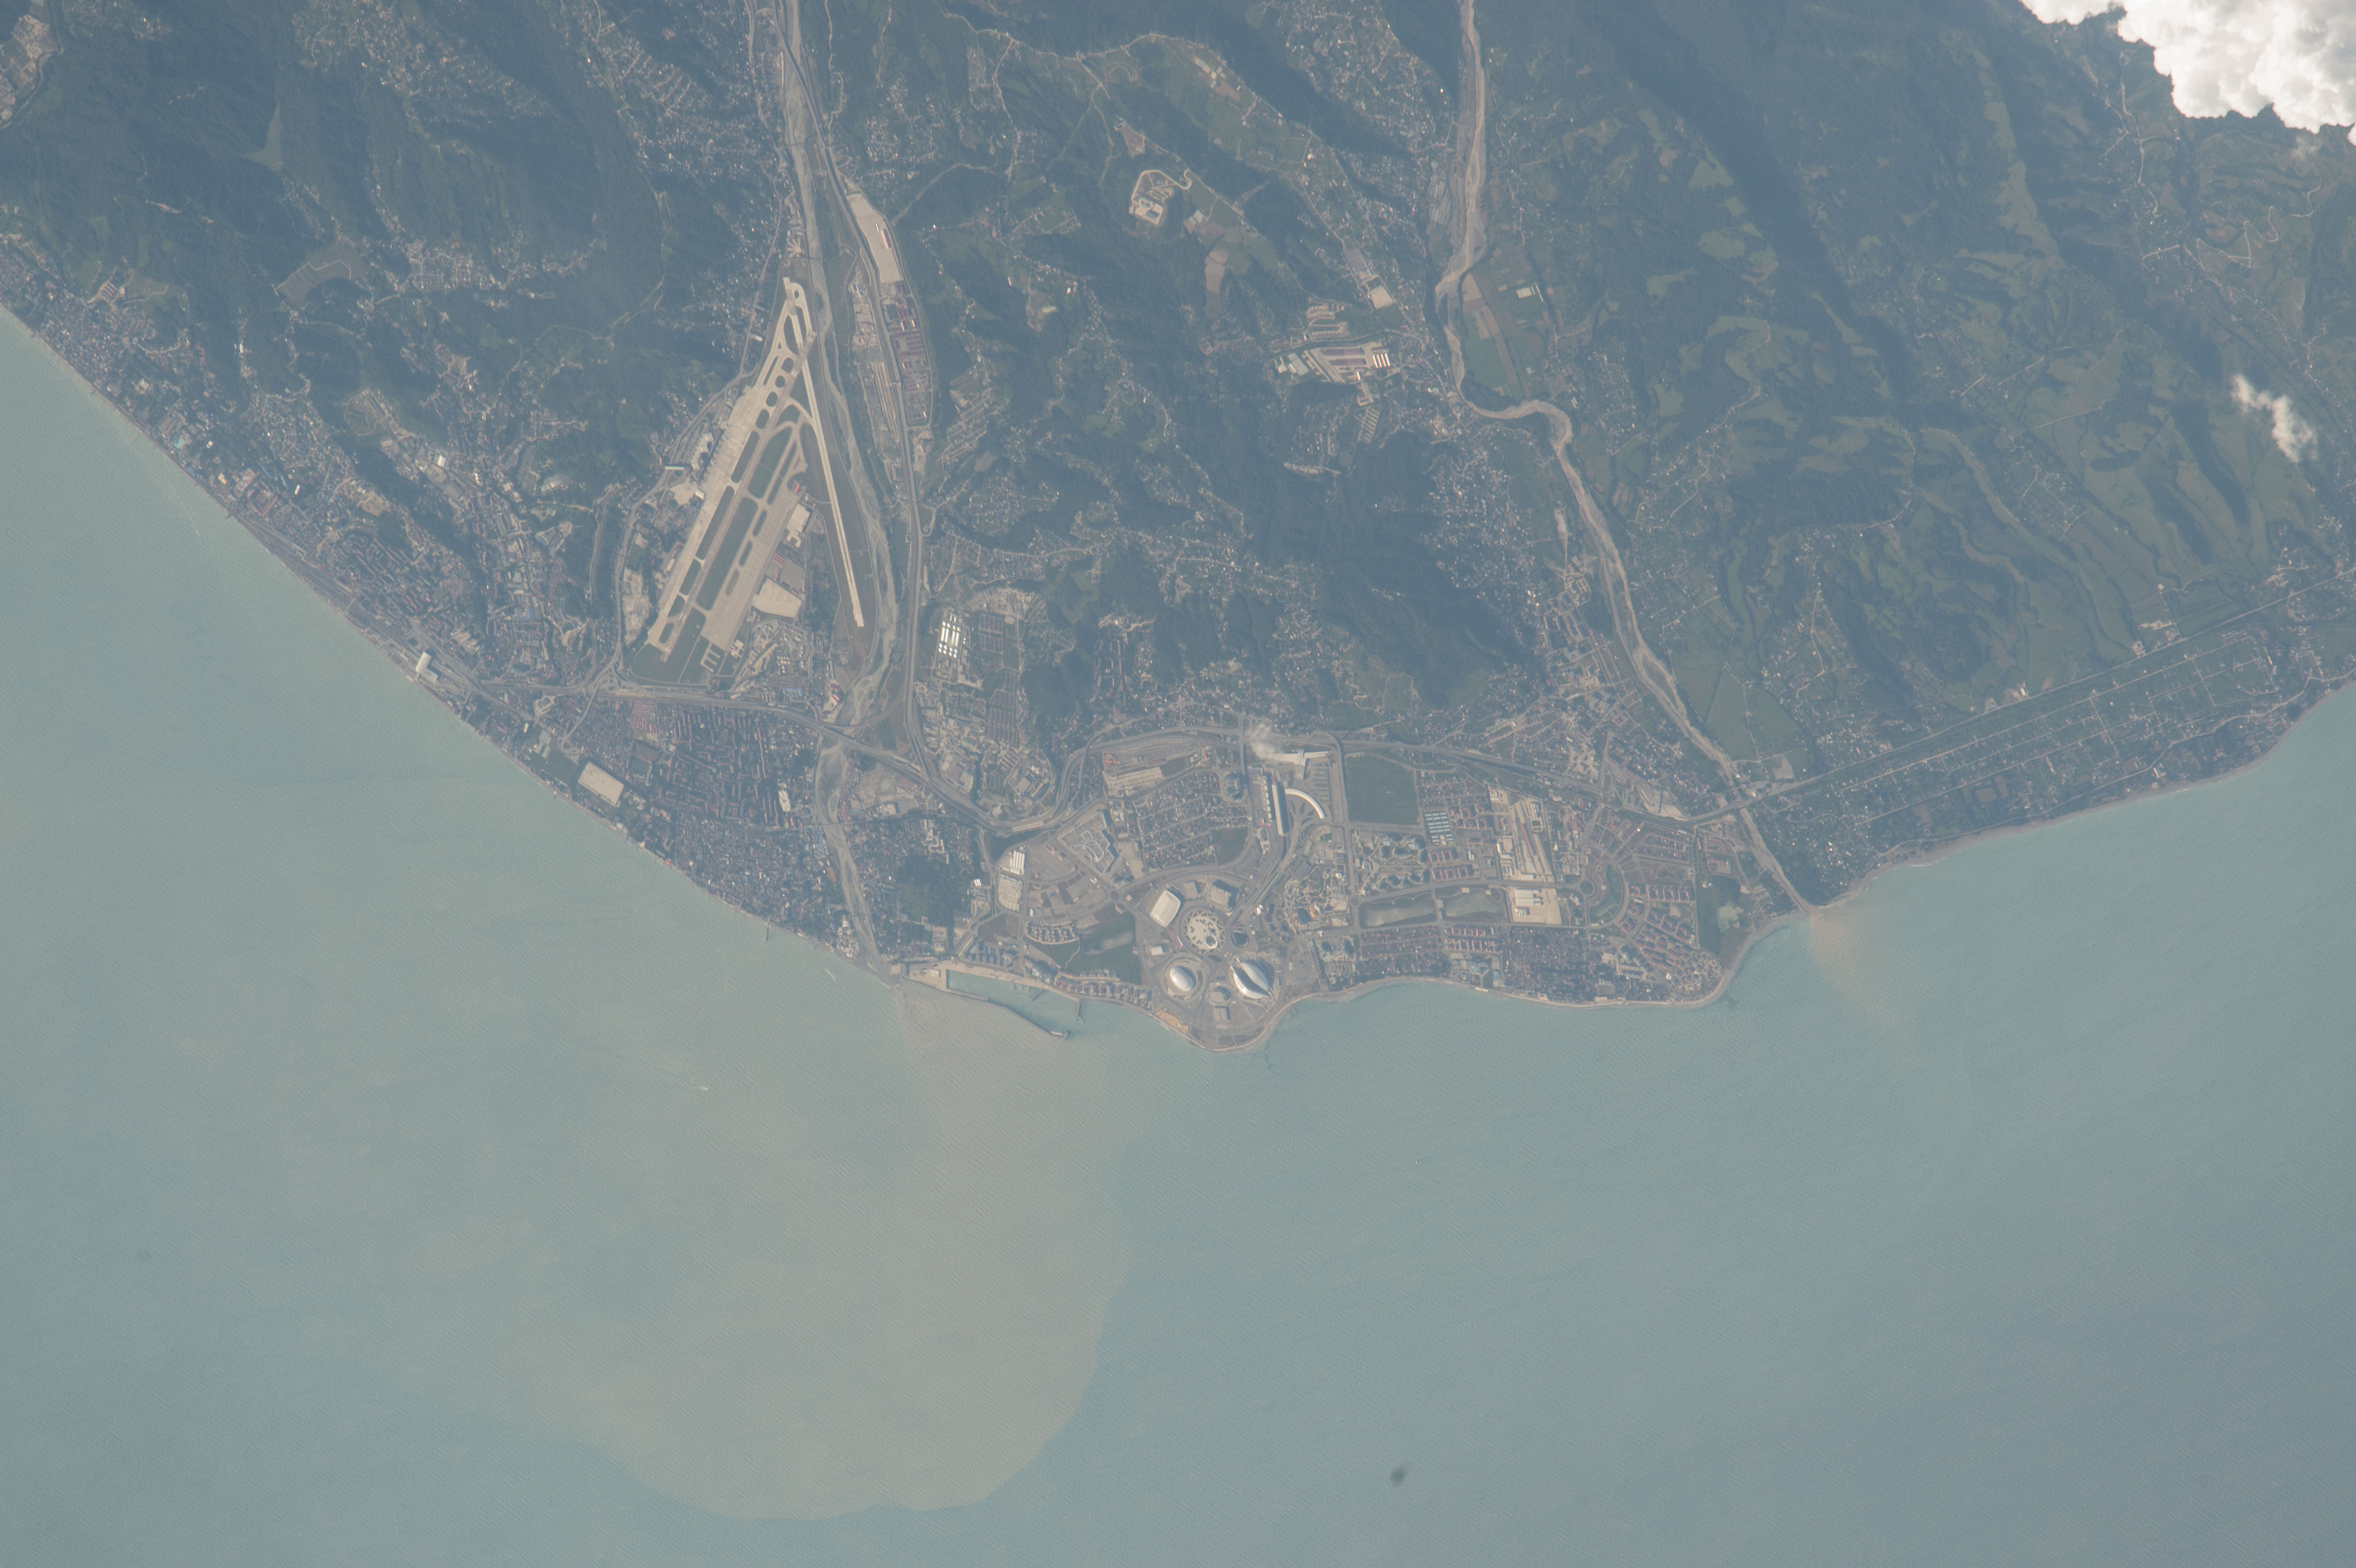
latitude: 43.4
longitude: 40.0
